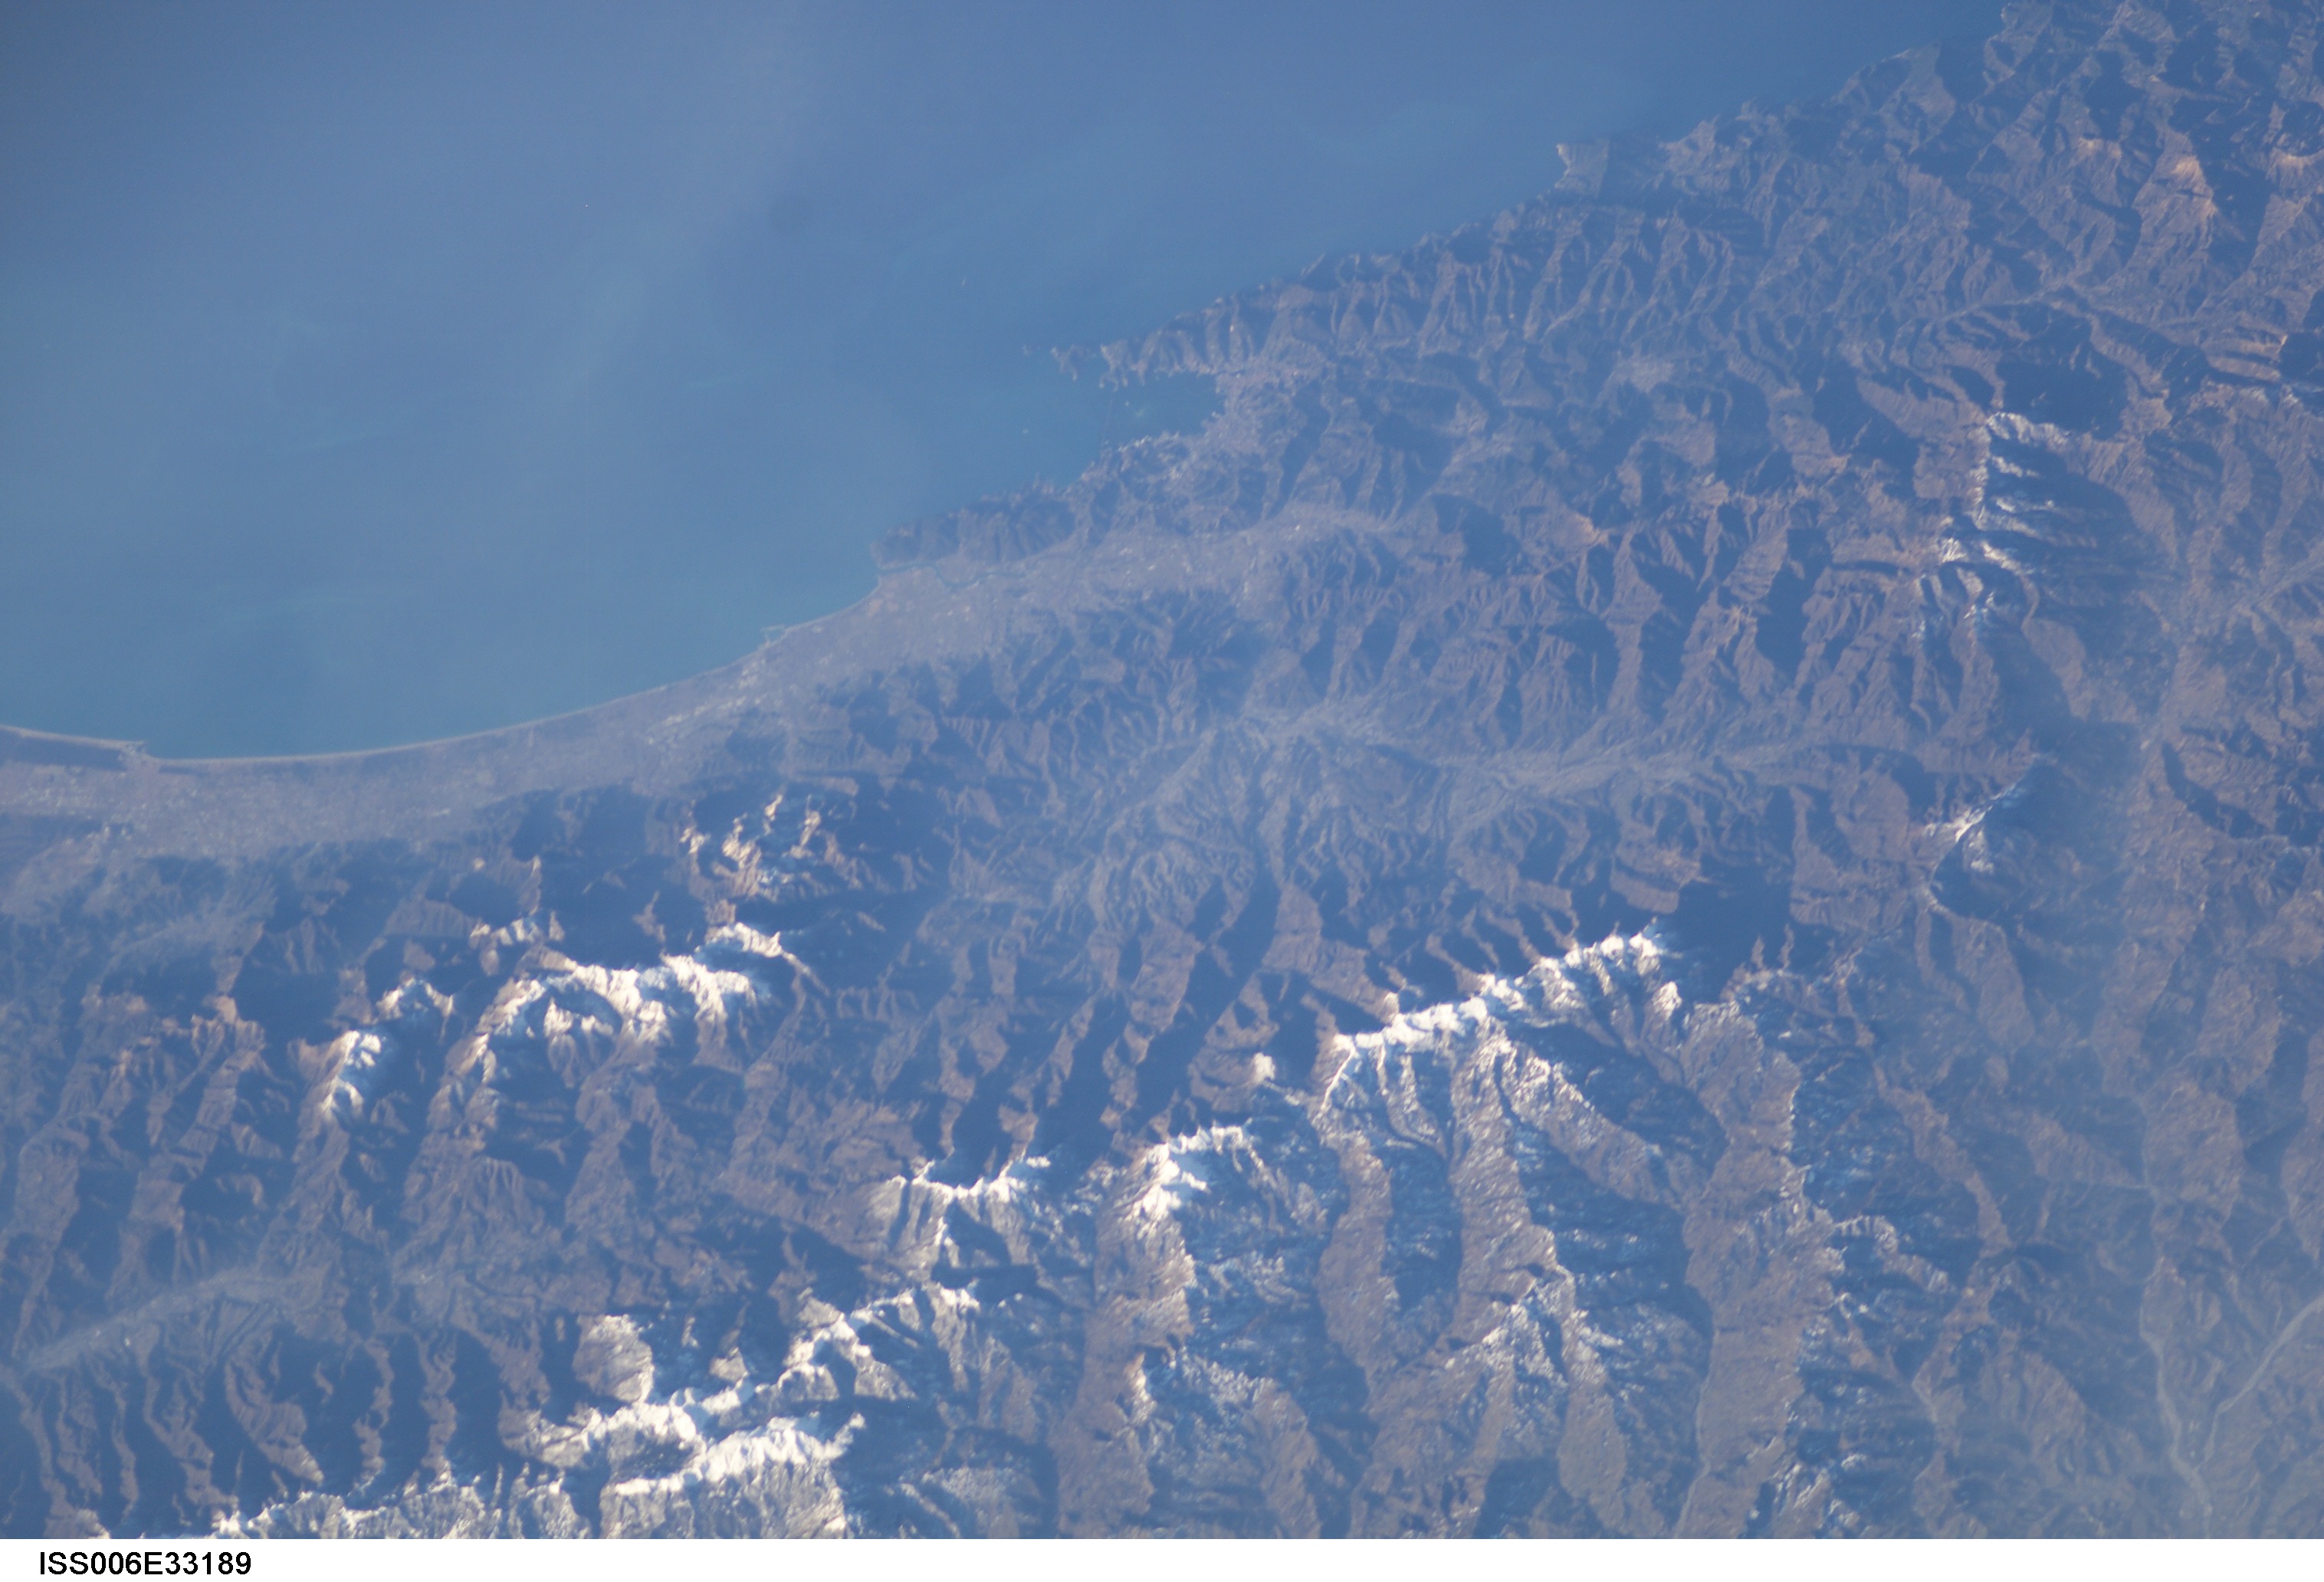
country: ITALY
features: COAST NEAR LA SPEZIA
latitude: 44.0
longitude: 10.0
